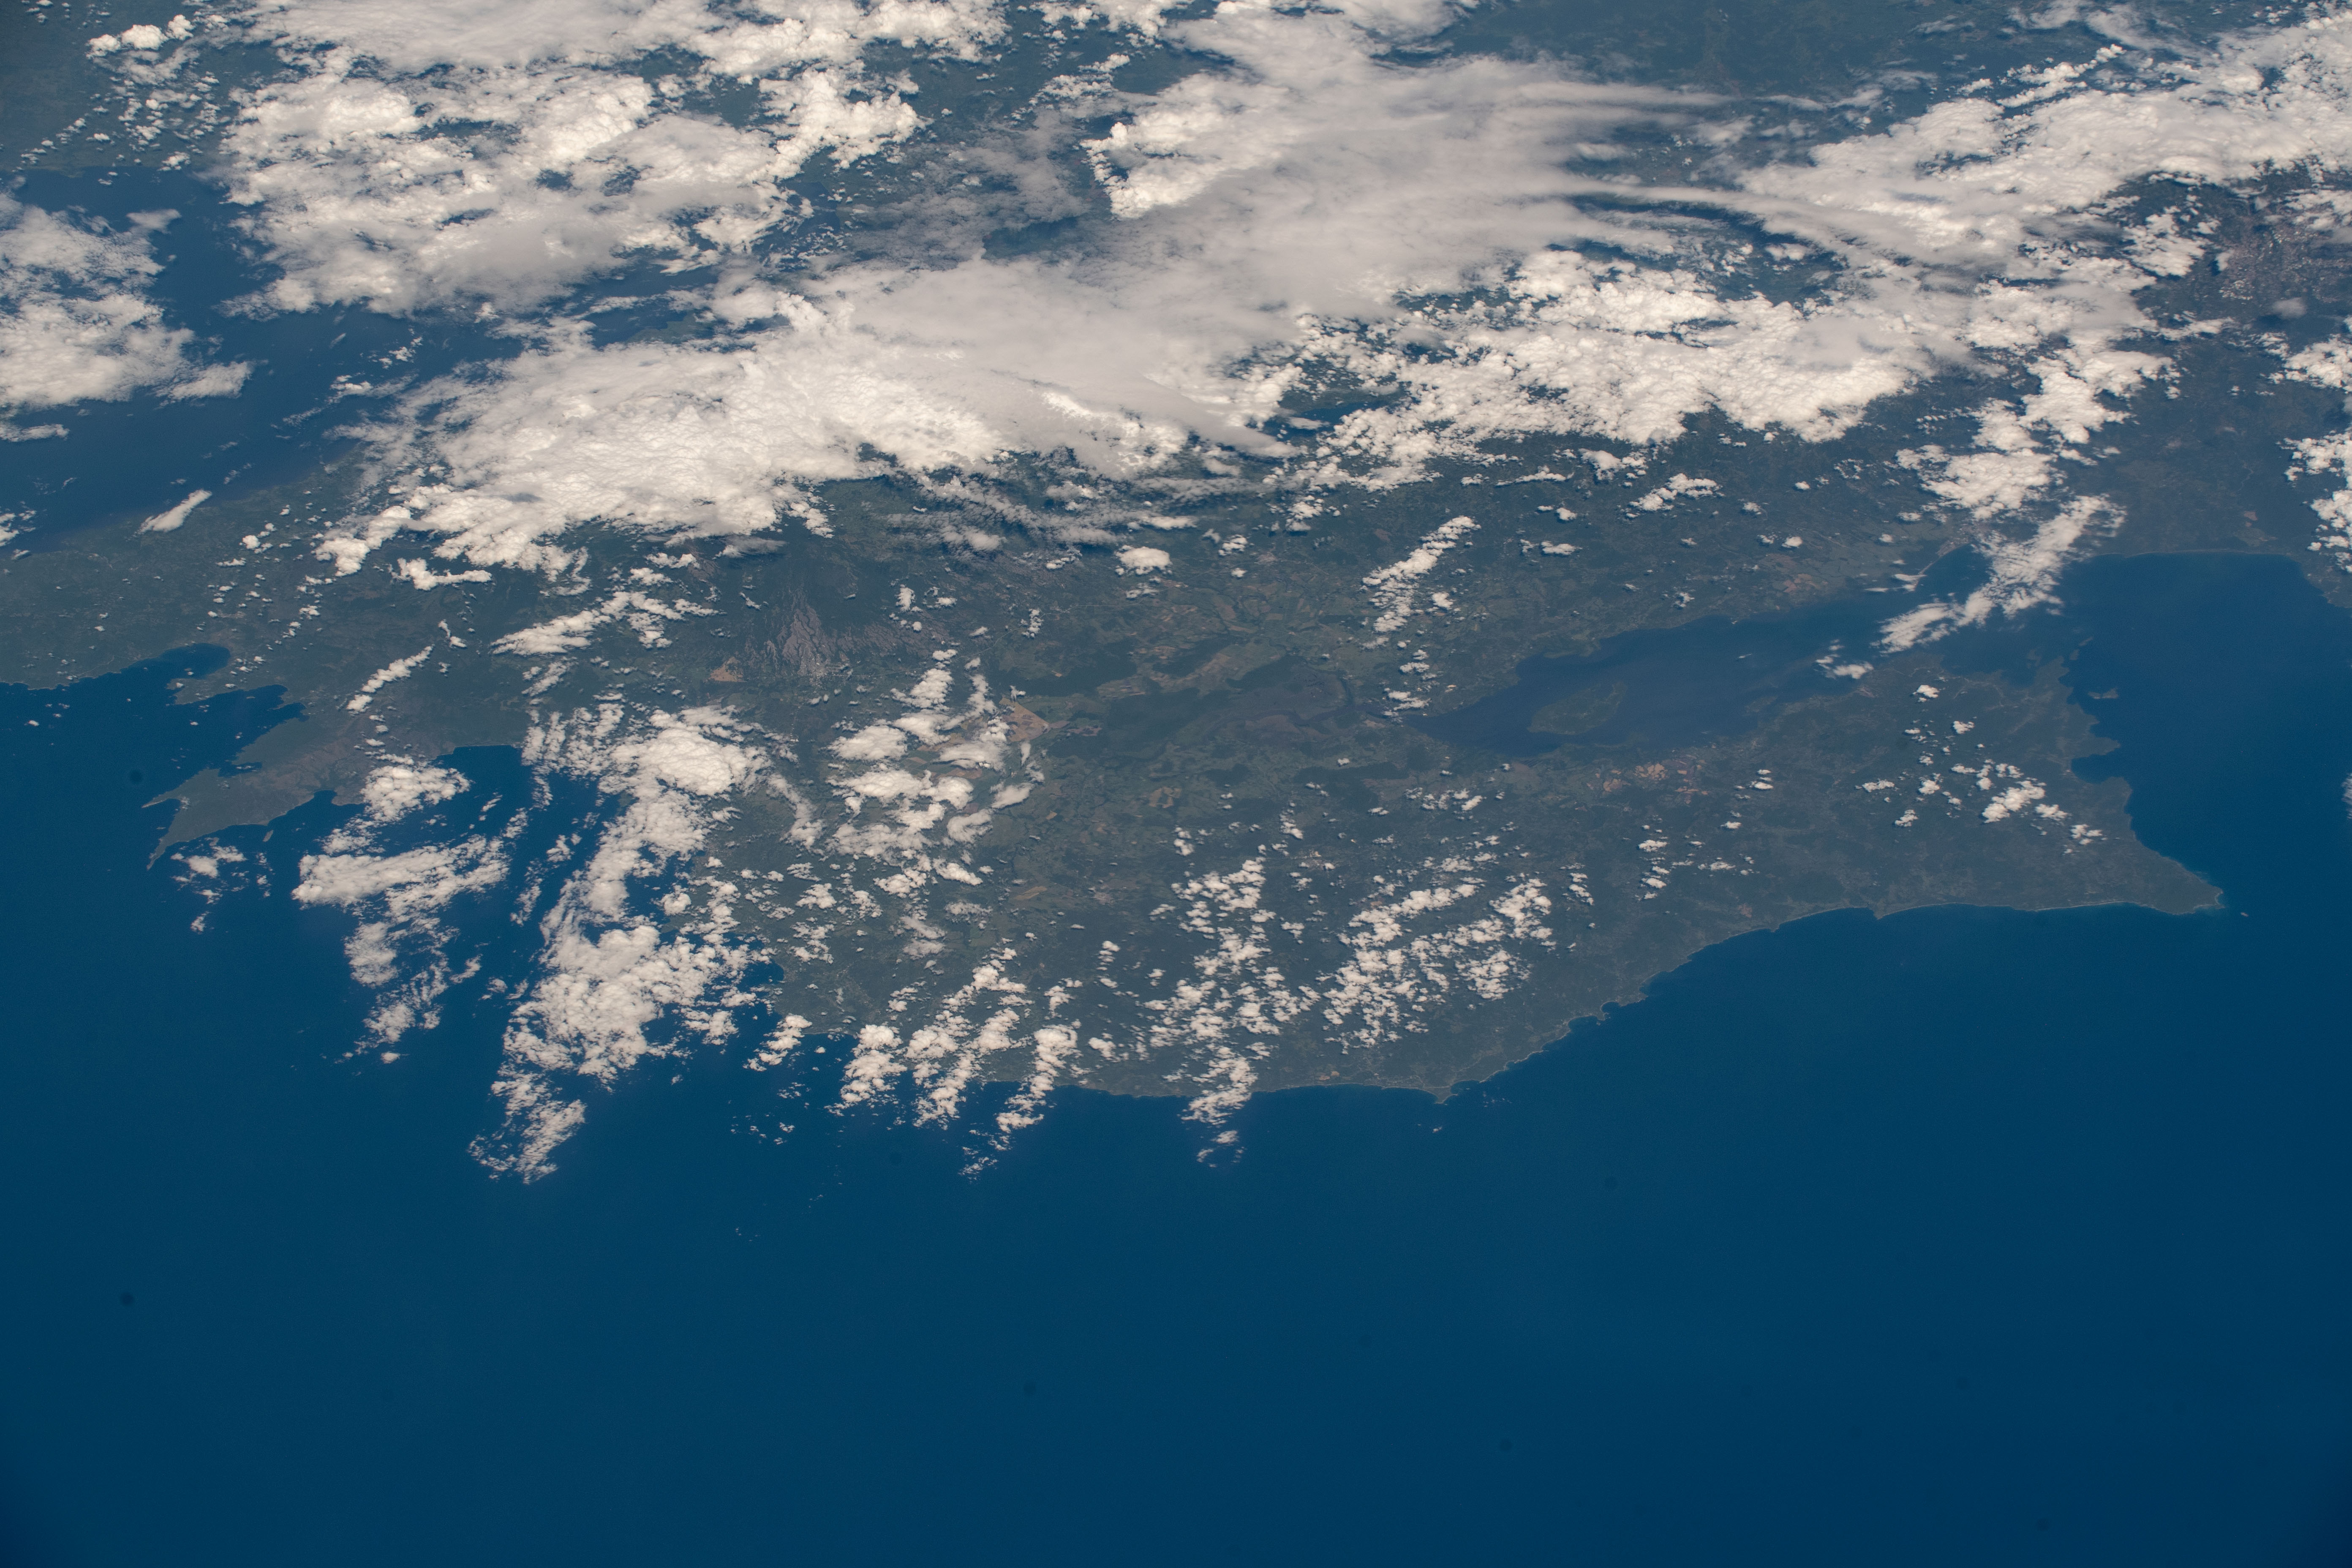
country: COSTA RICA
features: GULF OF NICOYA, COSTA RICA
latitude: 10.4
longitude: -85.3
